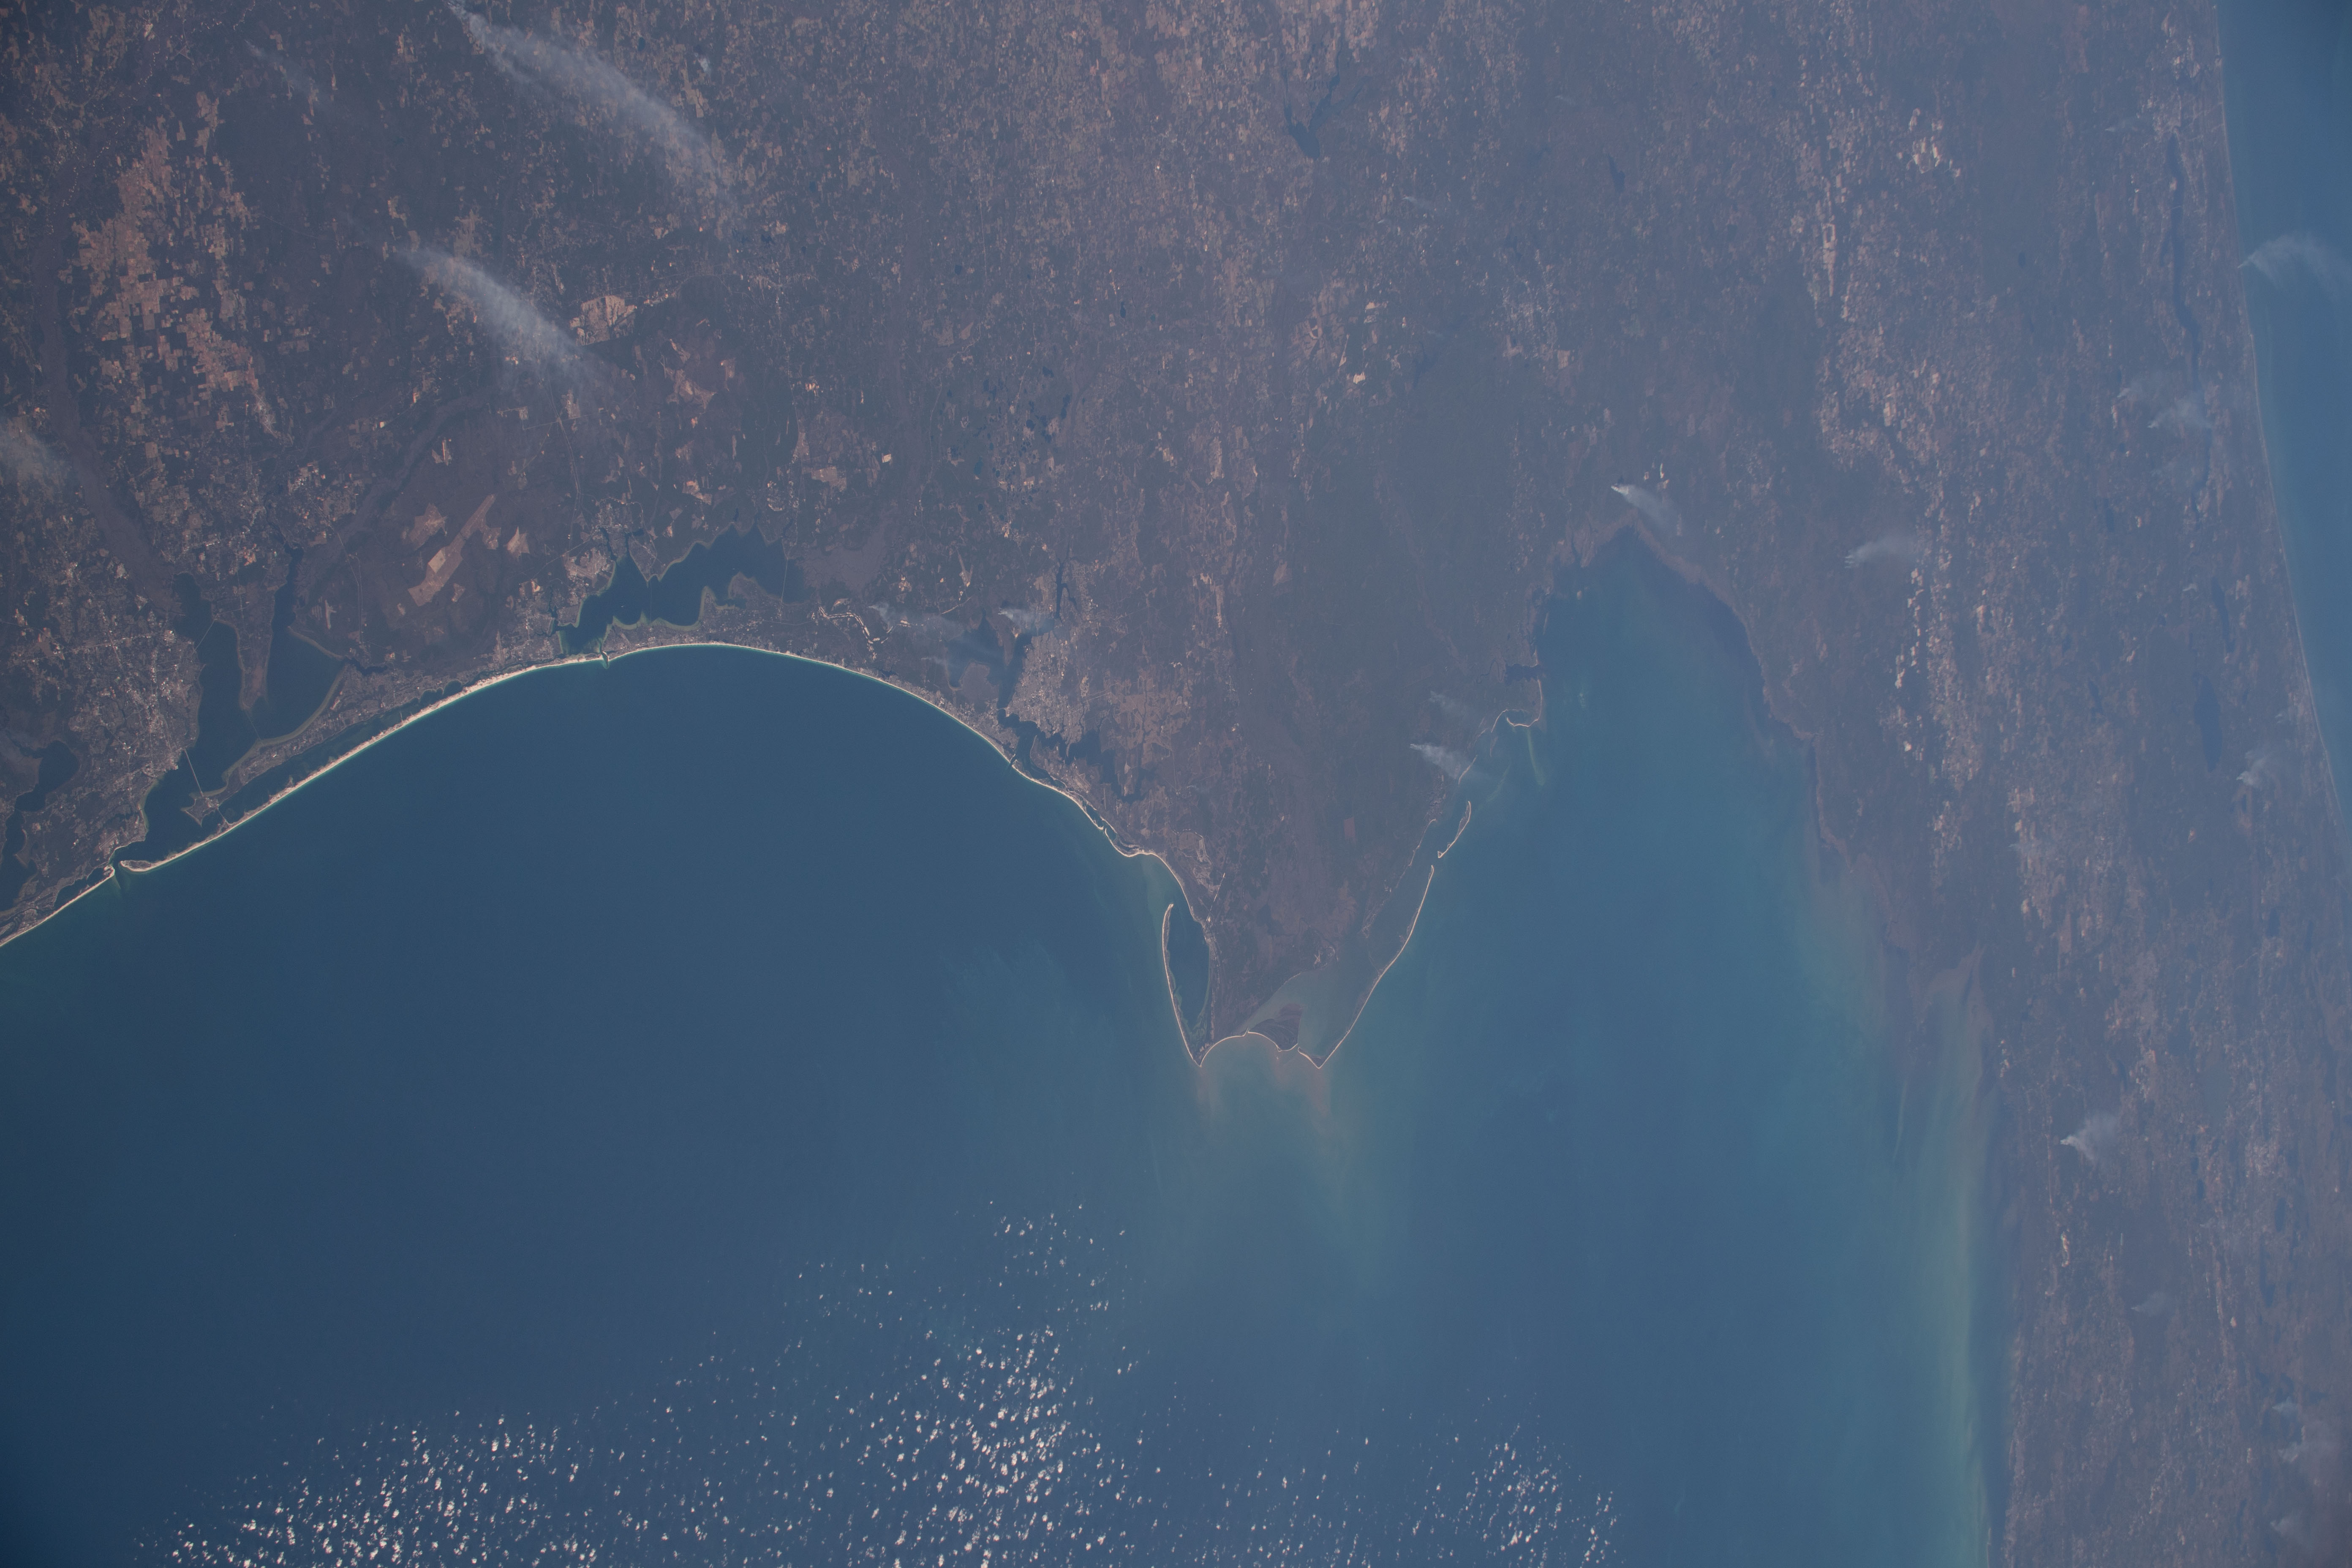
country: USA-FLORIDA
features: APALACHICOLA RIVER WILDLIFE AND ENVIRONMENTAL AREA, SAINT JOSEPH BAY, SAINT ANDREW BAY, APALACHICOLA BAY, CHOCTAWHATCHEE BAY, PENSACOLA BAY
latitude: 30.0
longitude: -85.0
